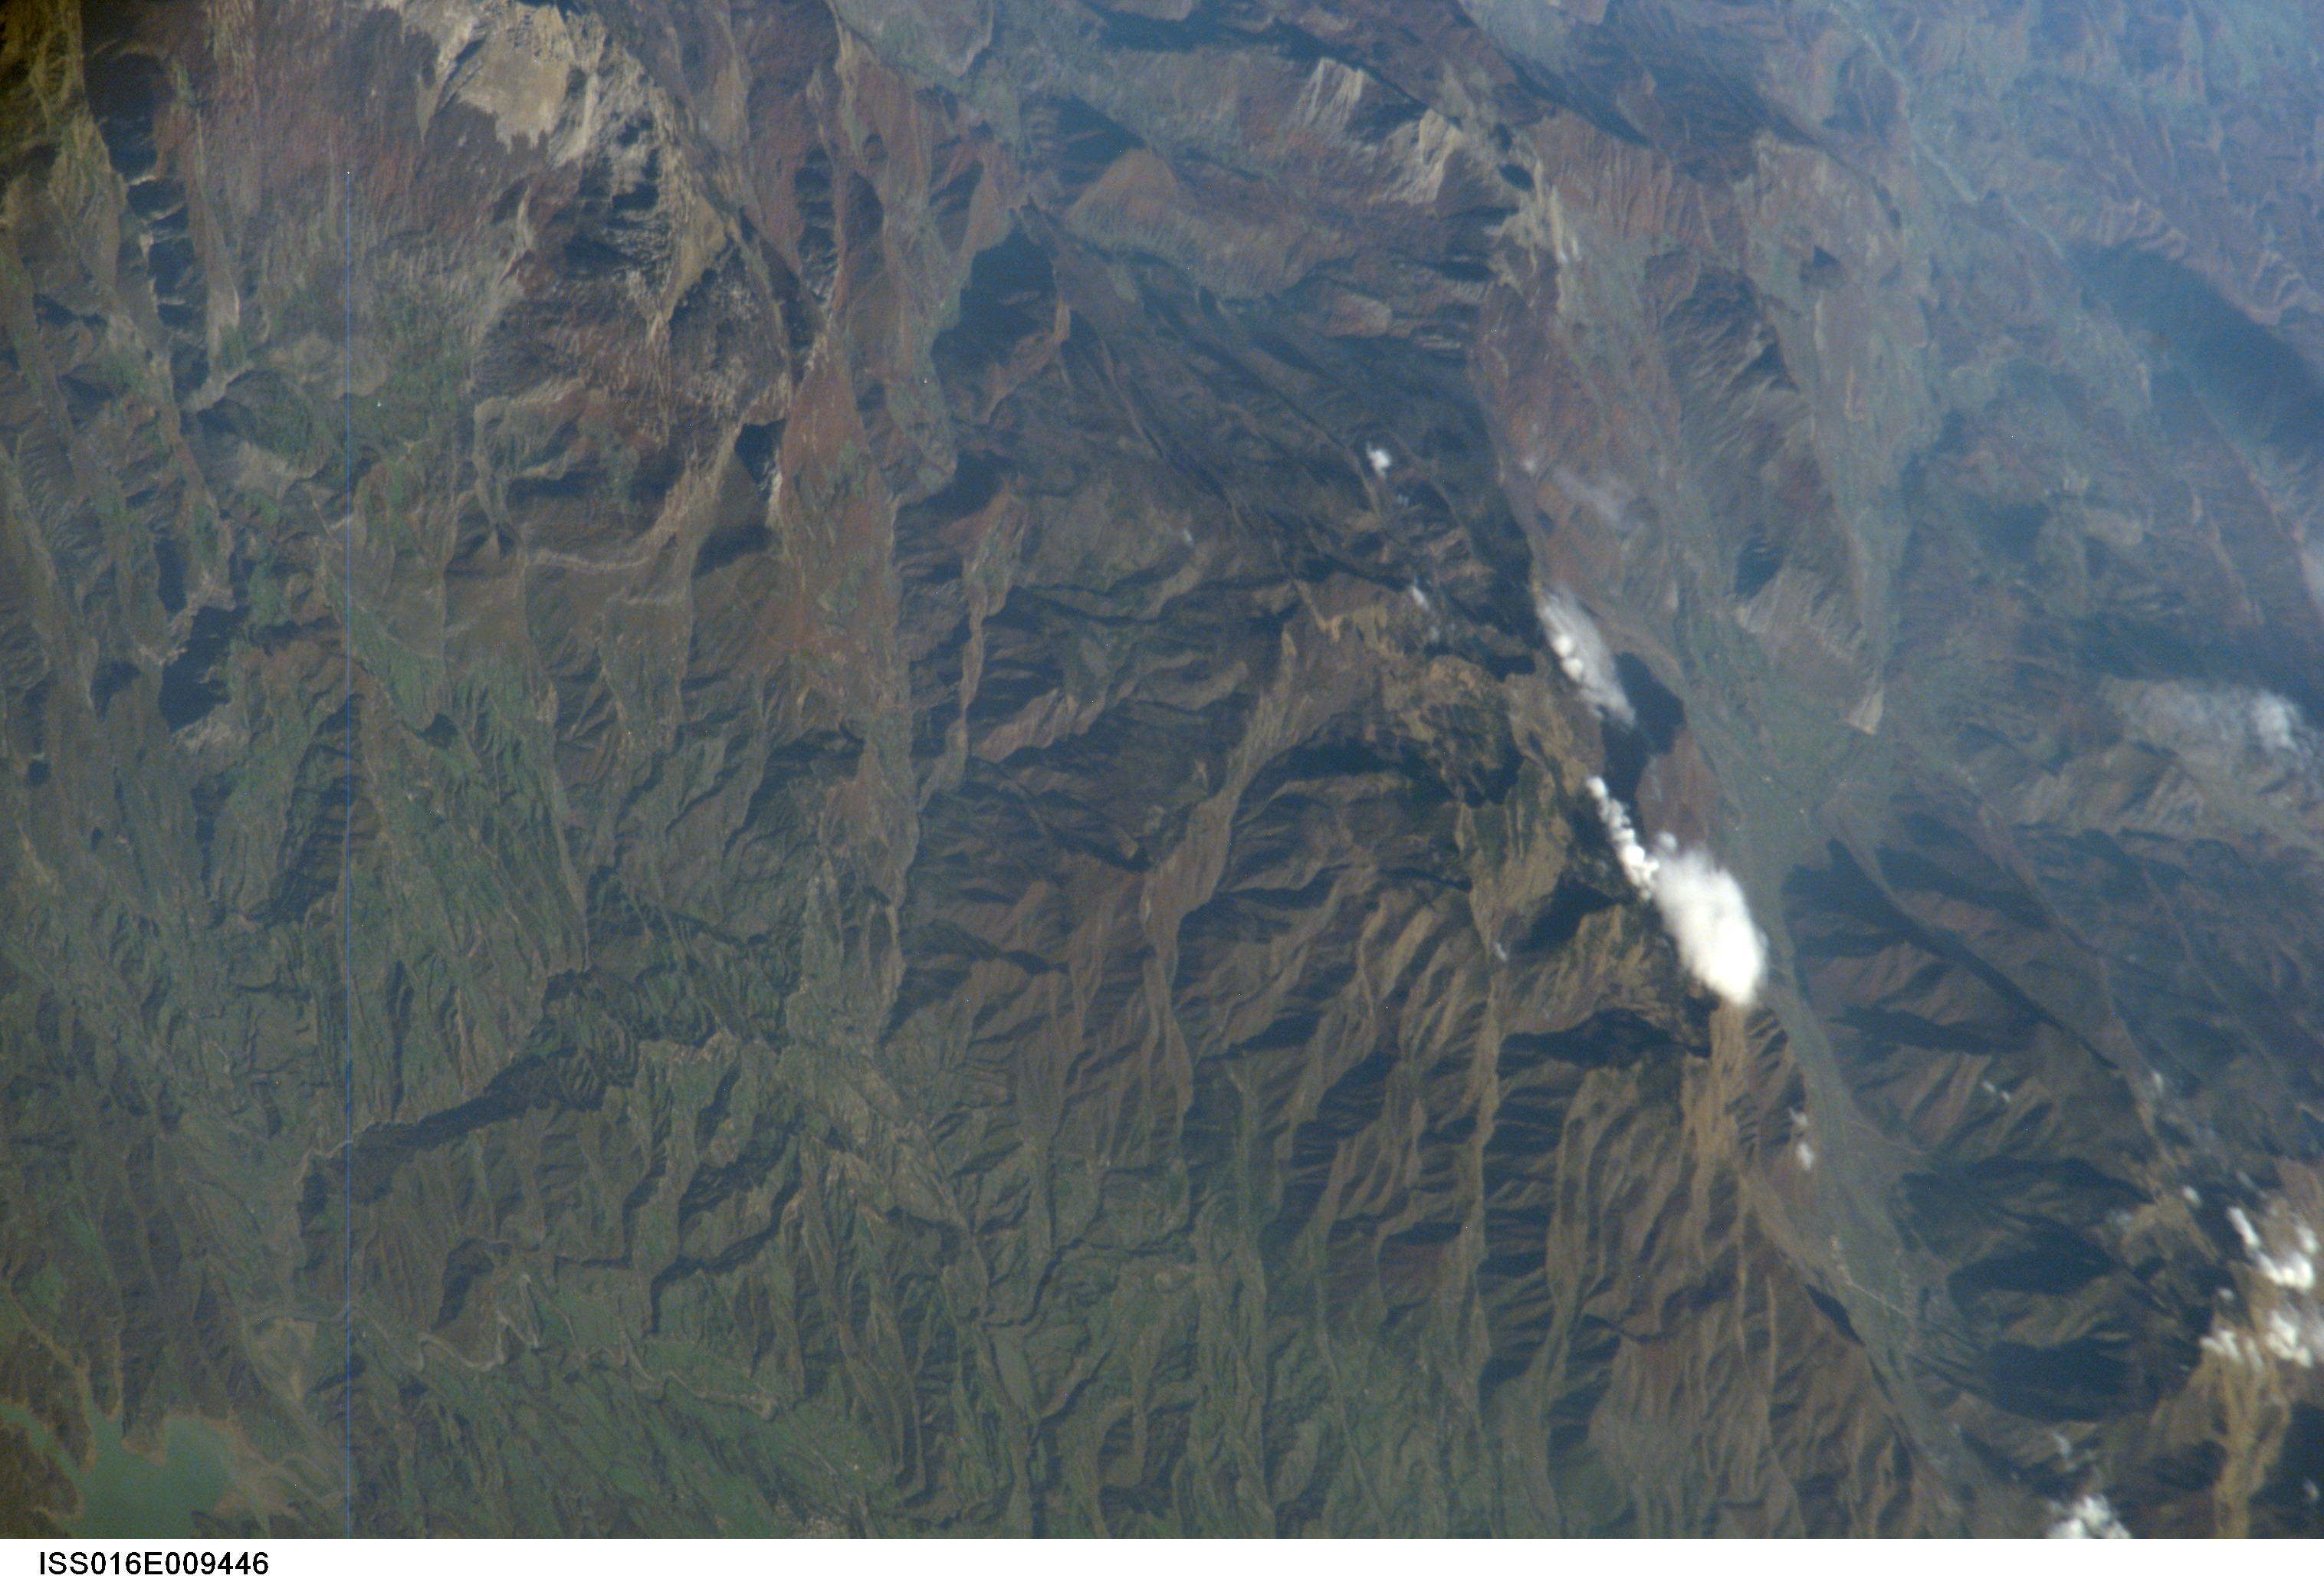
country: ALBANIA
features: MOUNT DEJE, BLACK DRIN RIVER
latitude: 41.7
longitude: 20.1
